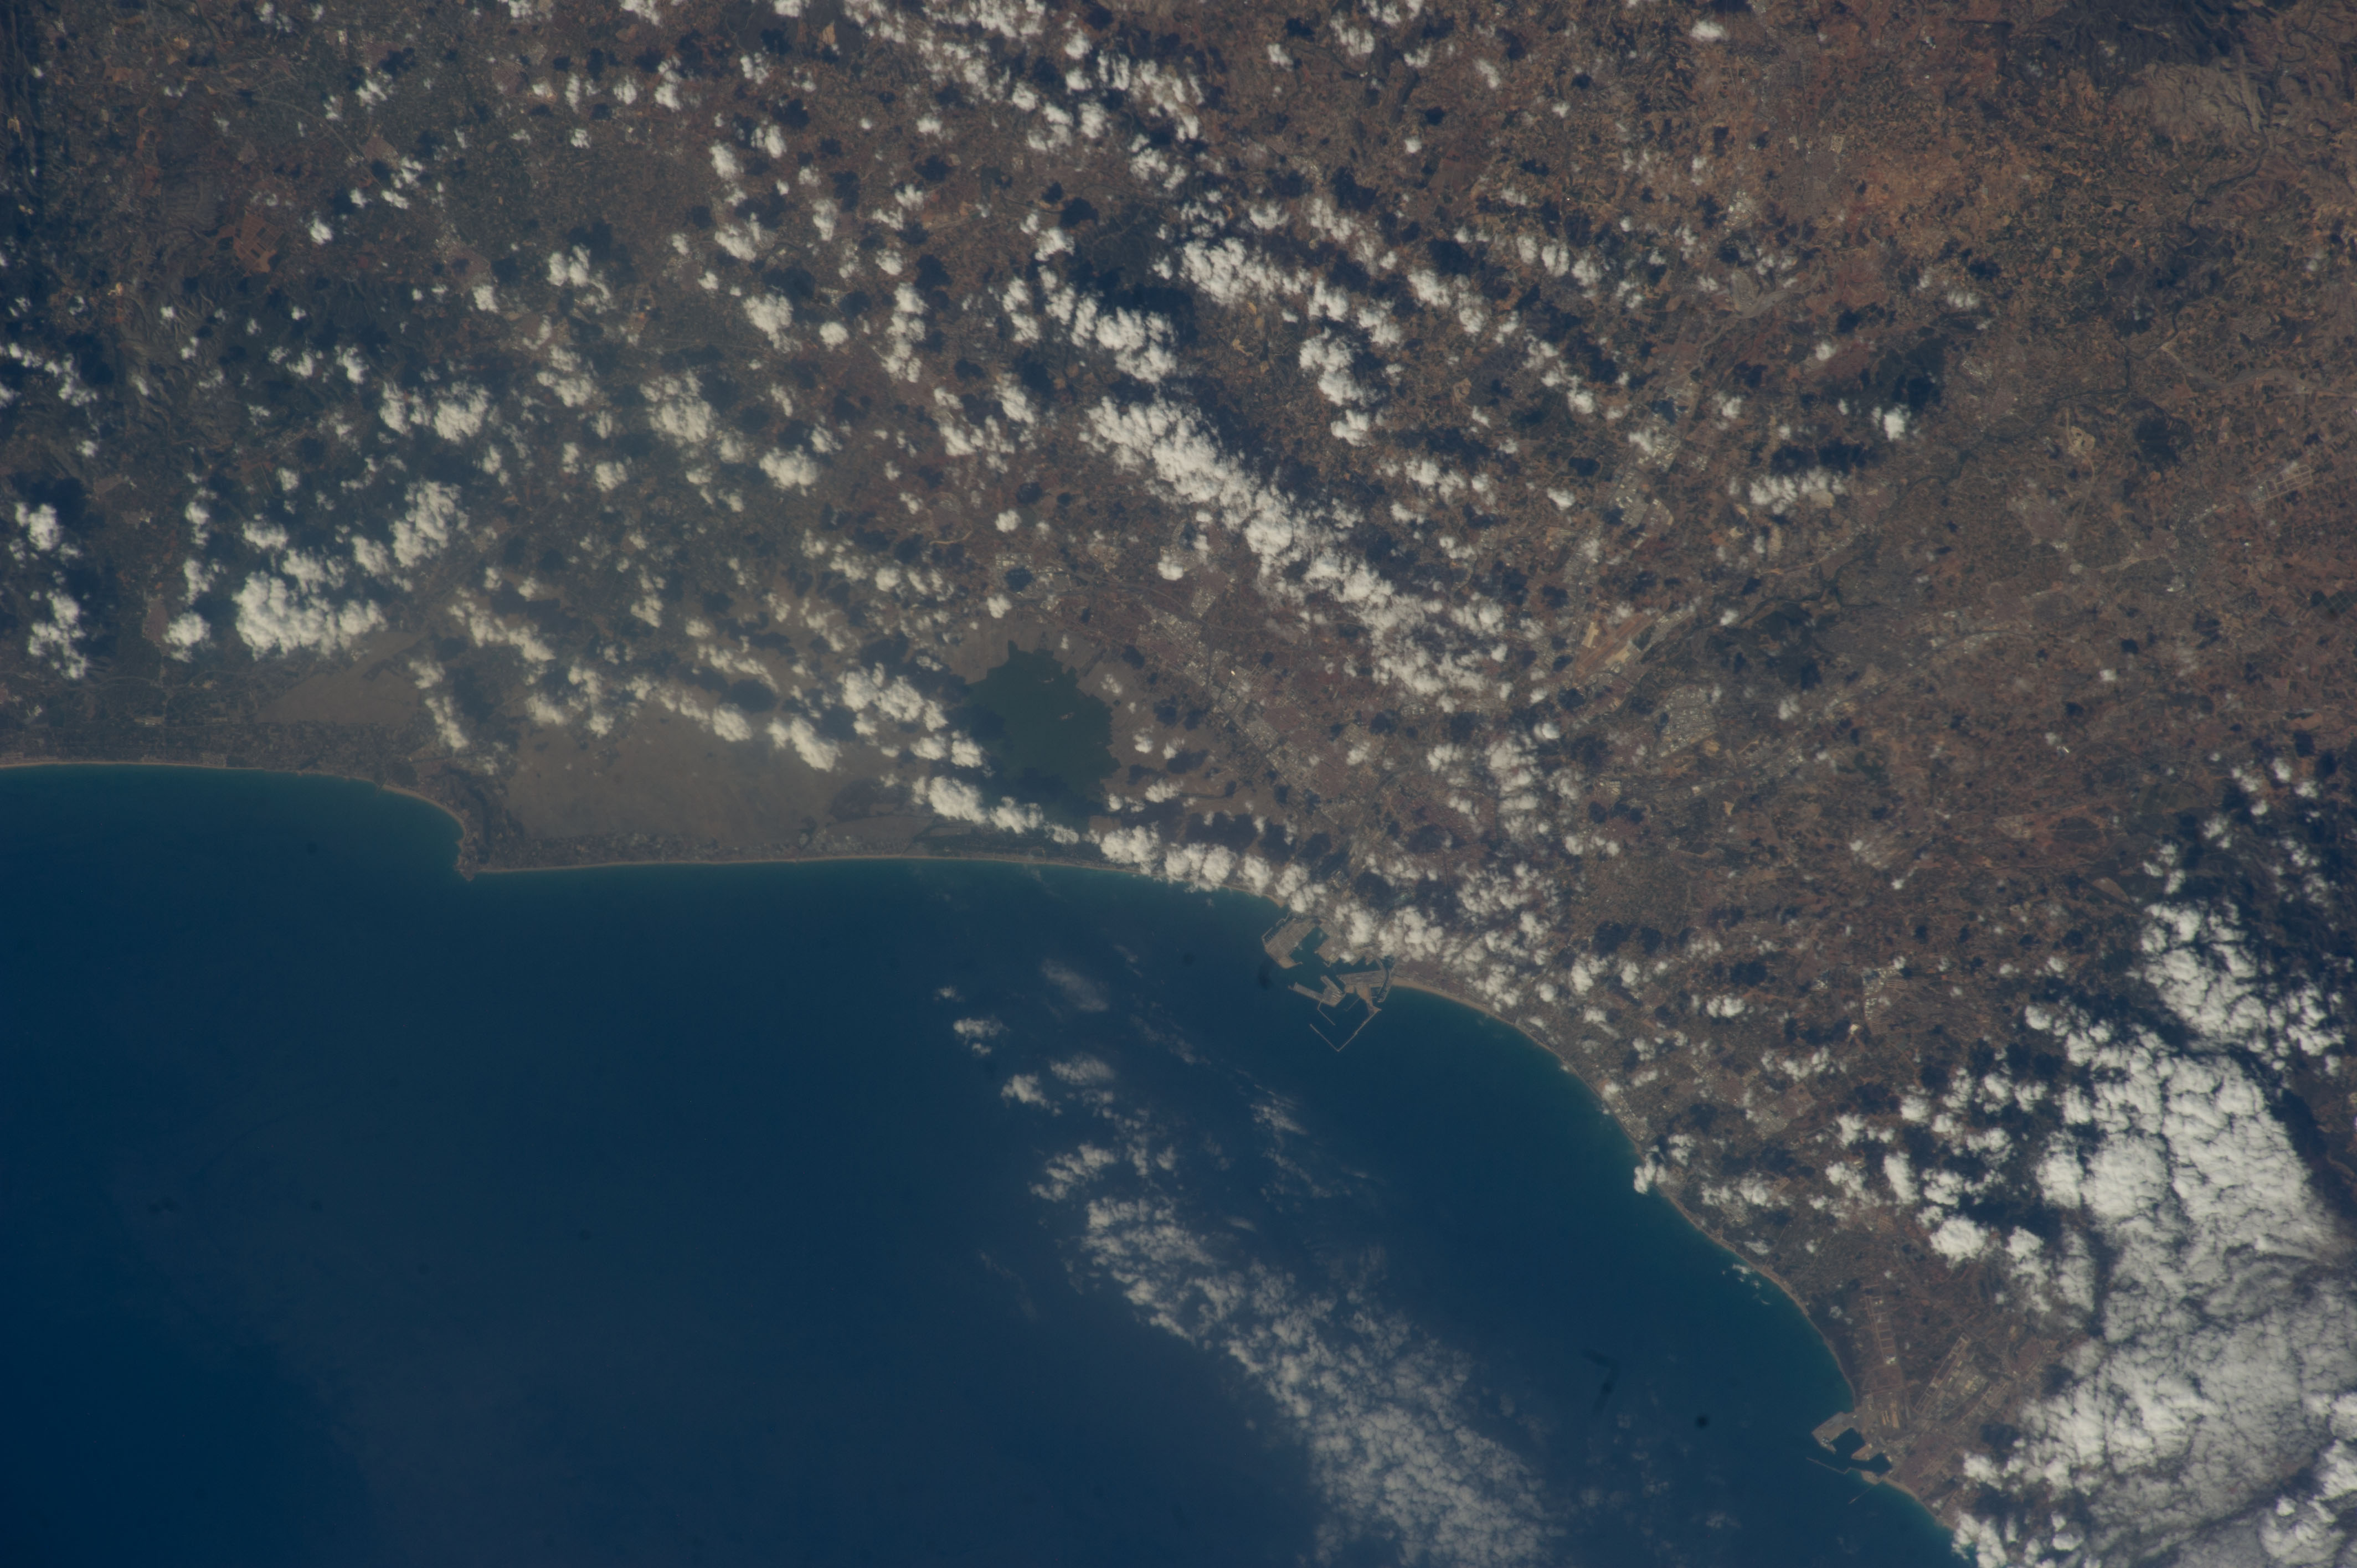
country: SPAIN
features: VALENCIA CITY, SAGUNTO PORT, NATURAL PARK SIERRA CALDERONA, COASTLINE, POBLADOS DEL SUR LAKE
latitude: 39.4
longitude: -0.4
